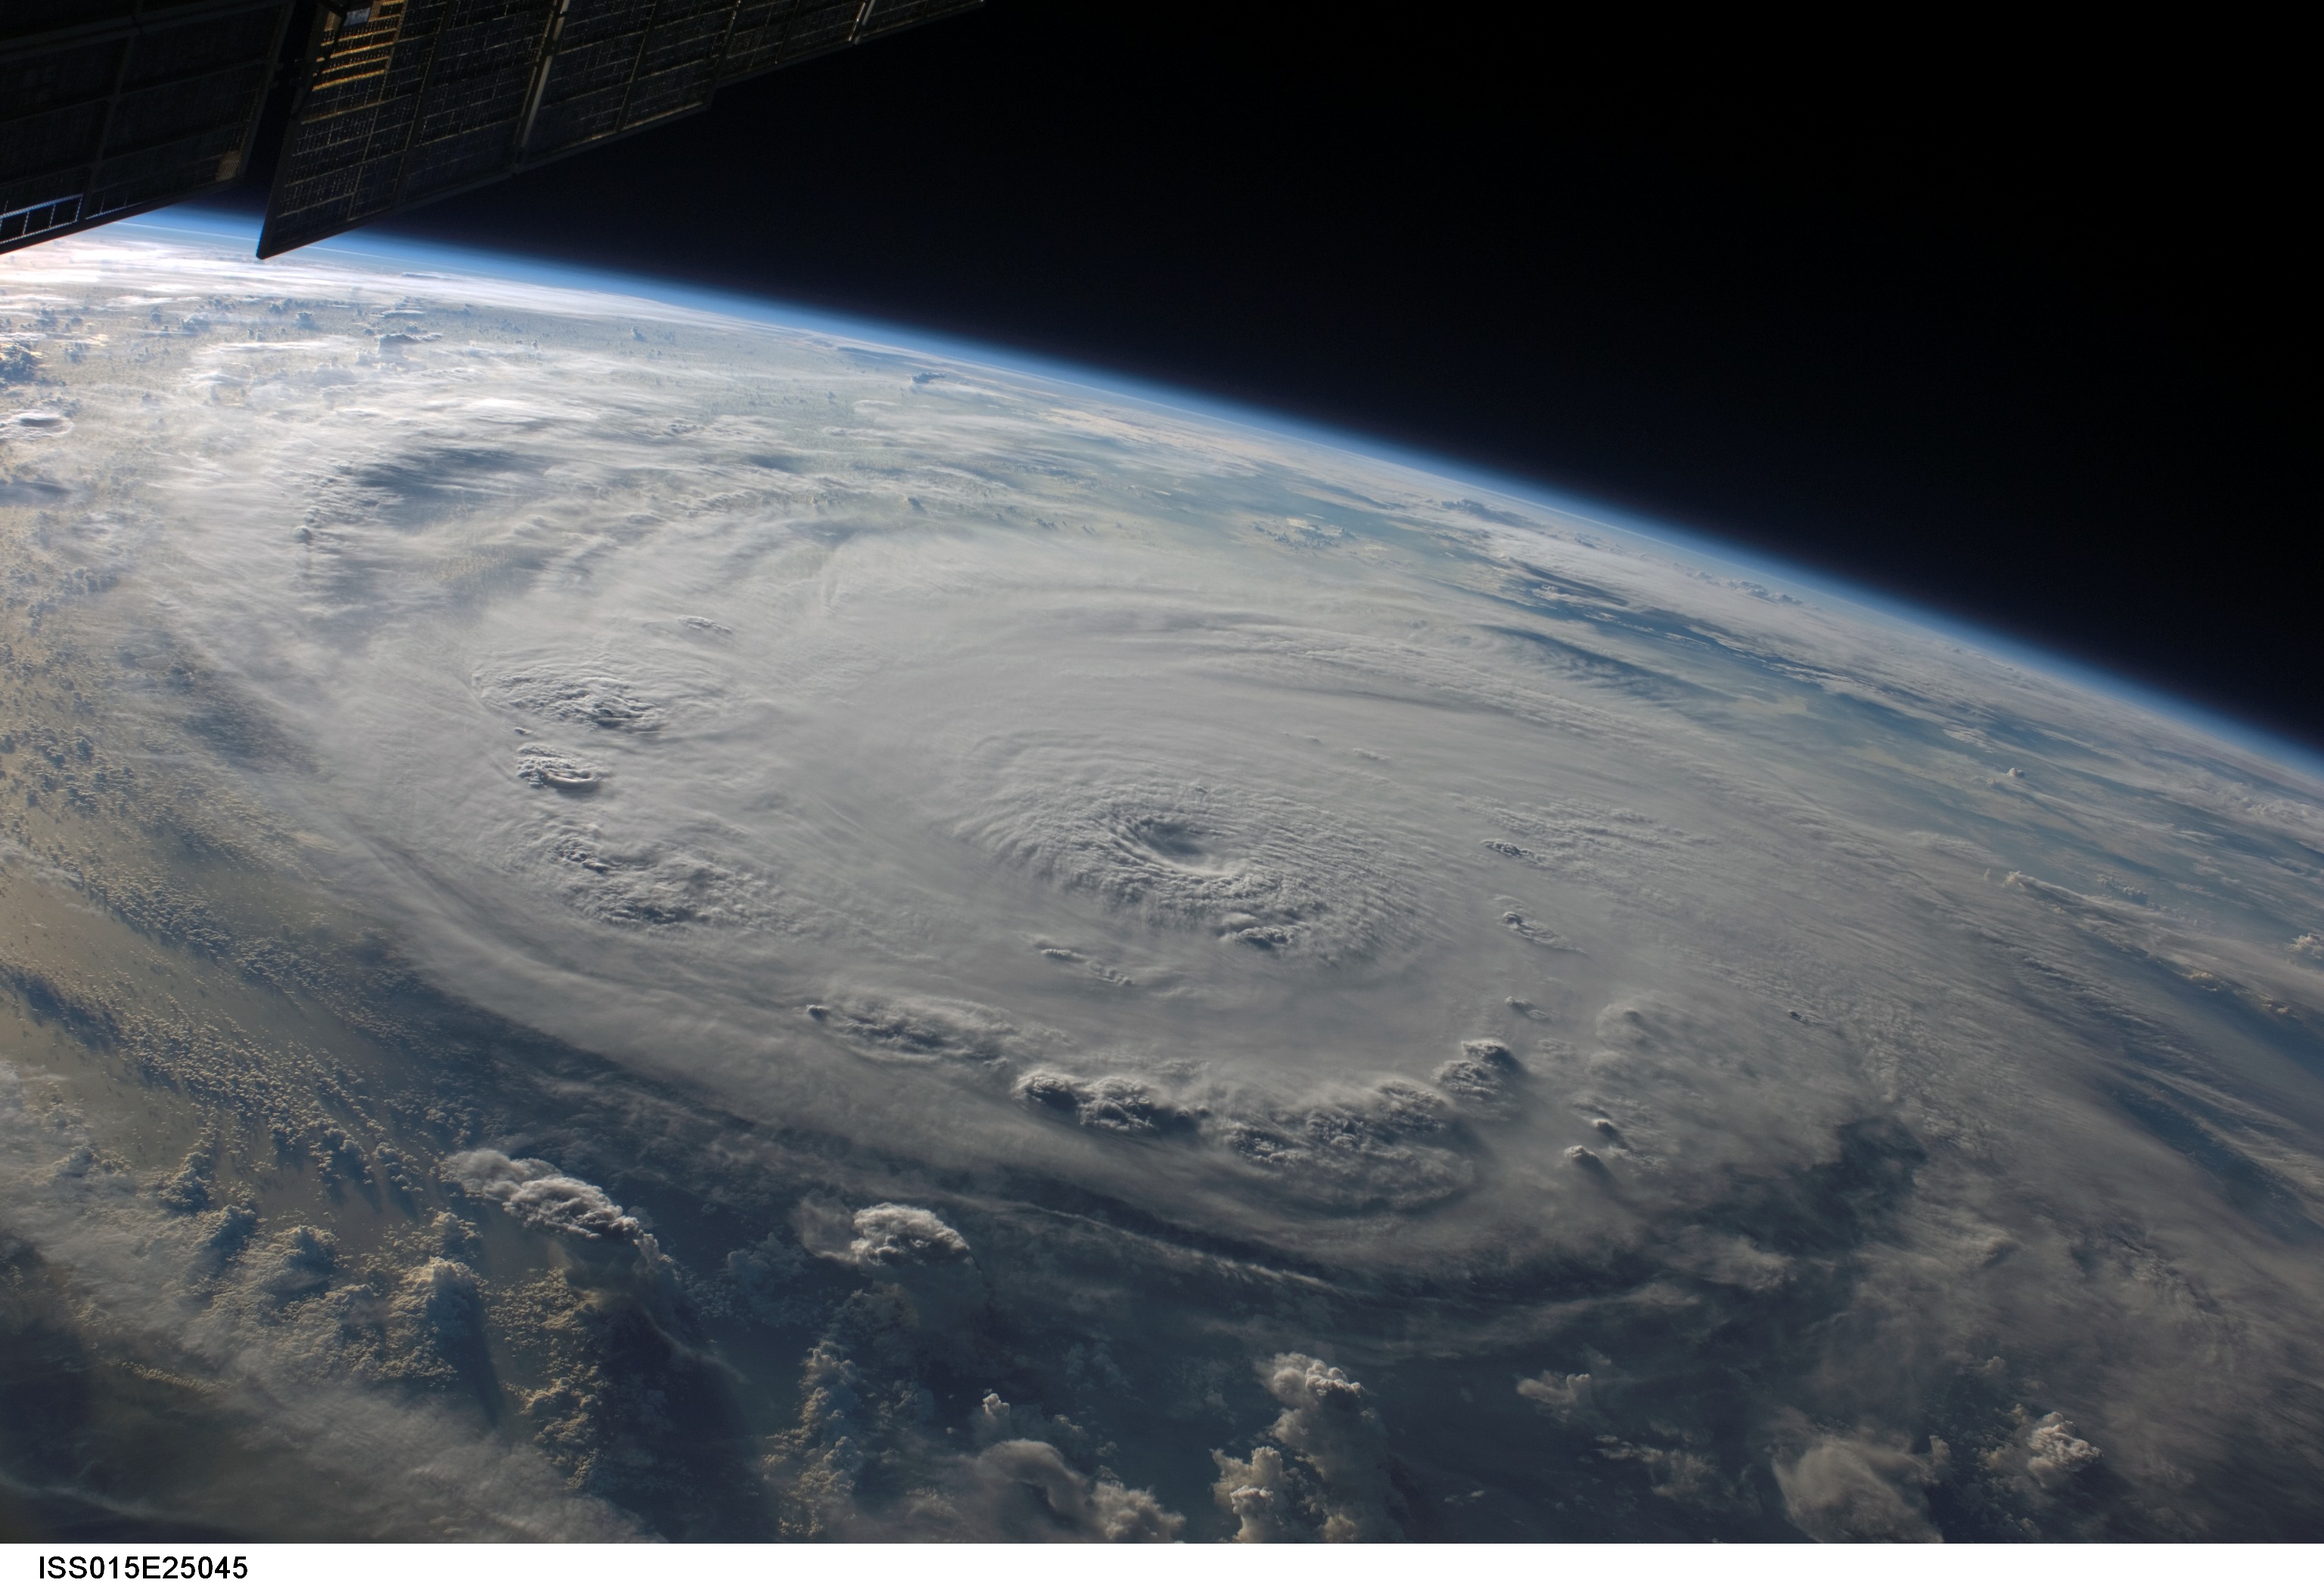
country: CARIBBEAN SEA
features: PAN-HURRICANE FELIX, EYE, BANDS
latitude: 14.2
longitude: -76.9
